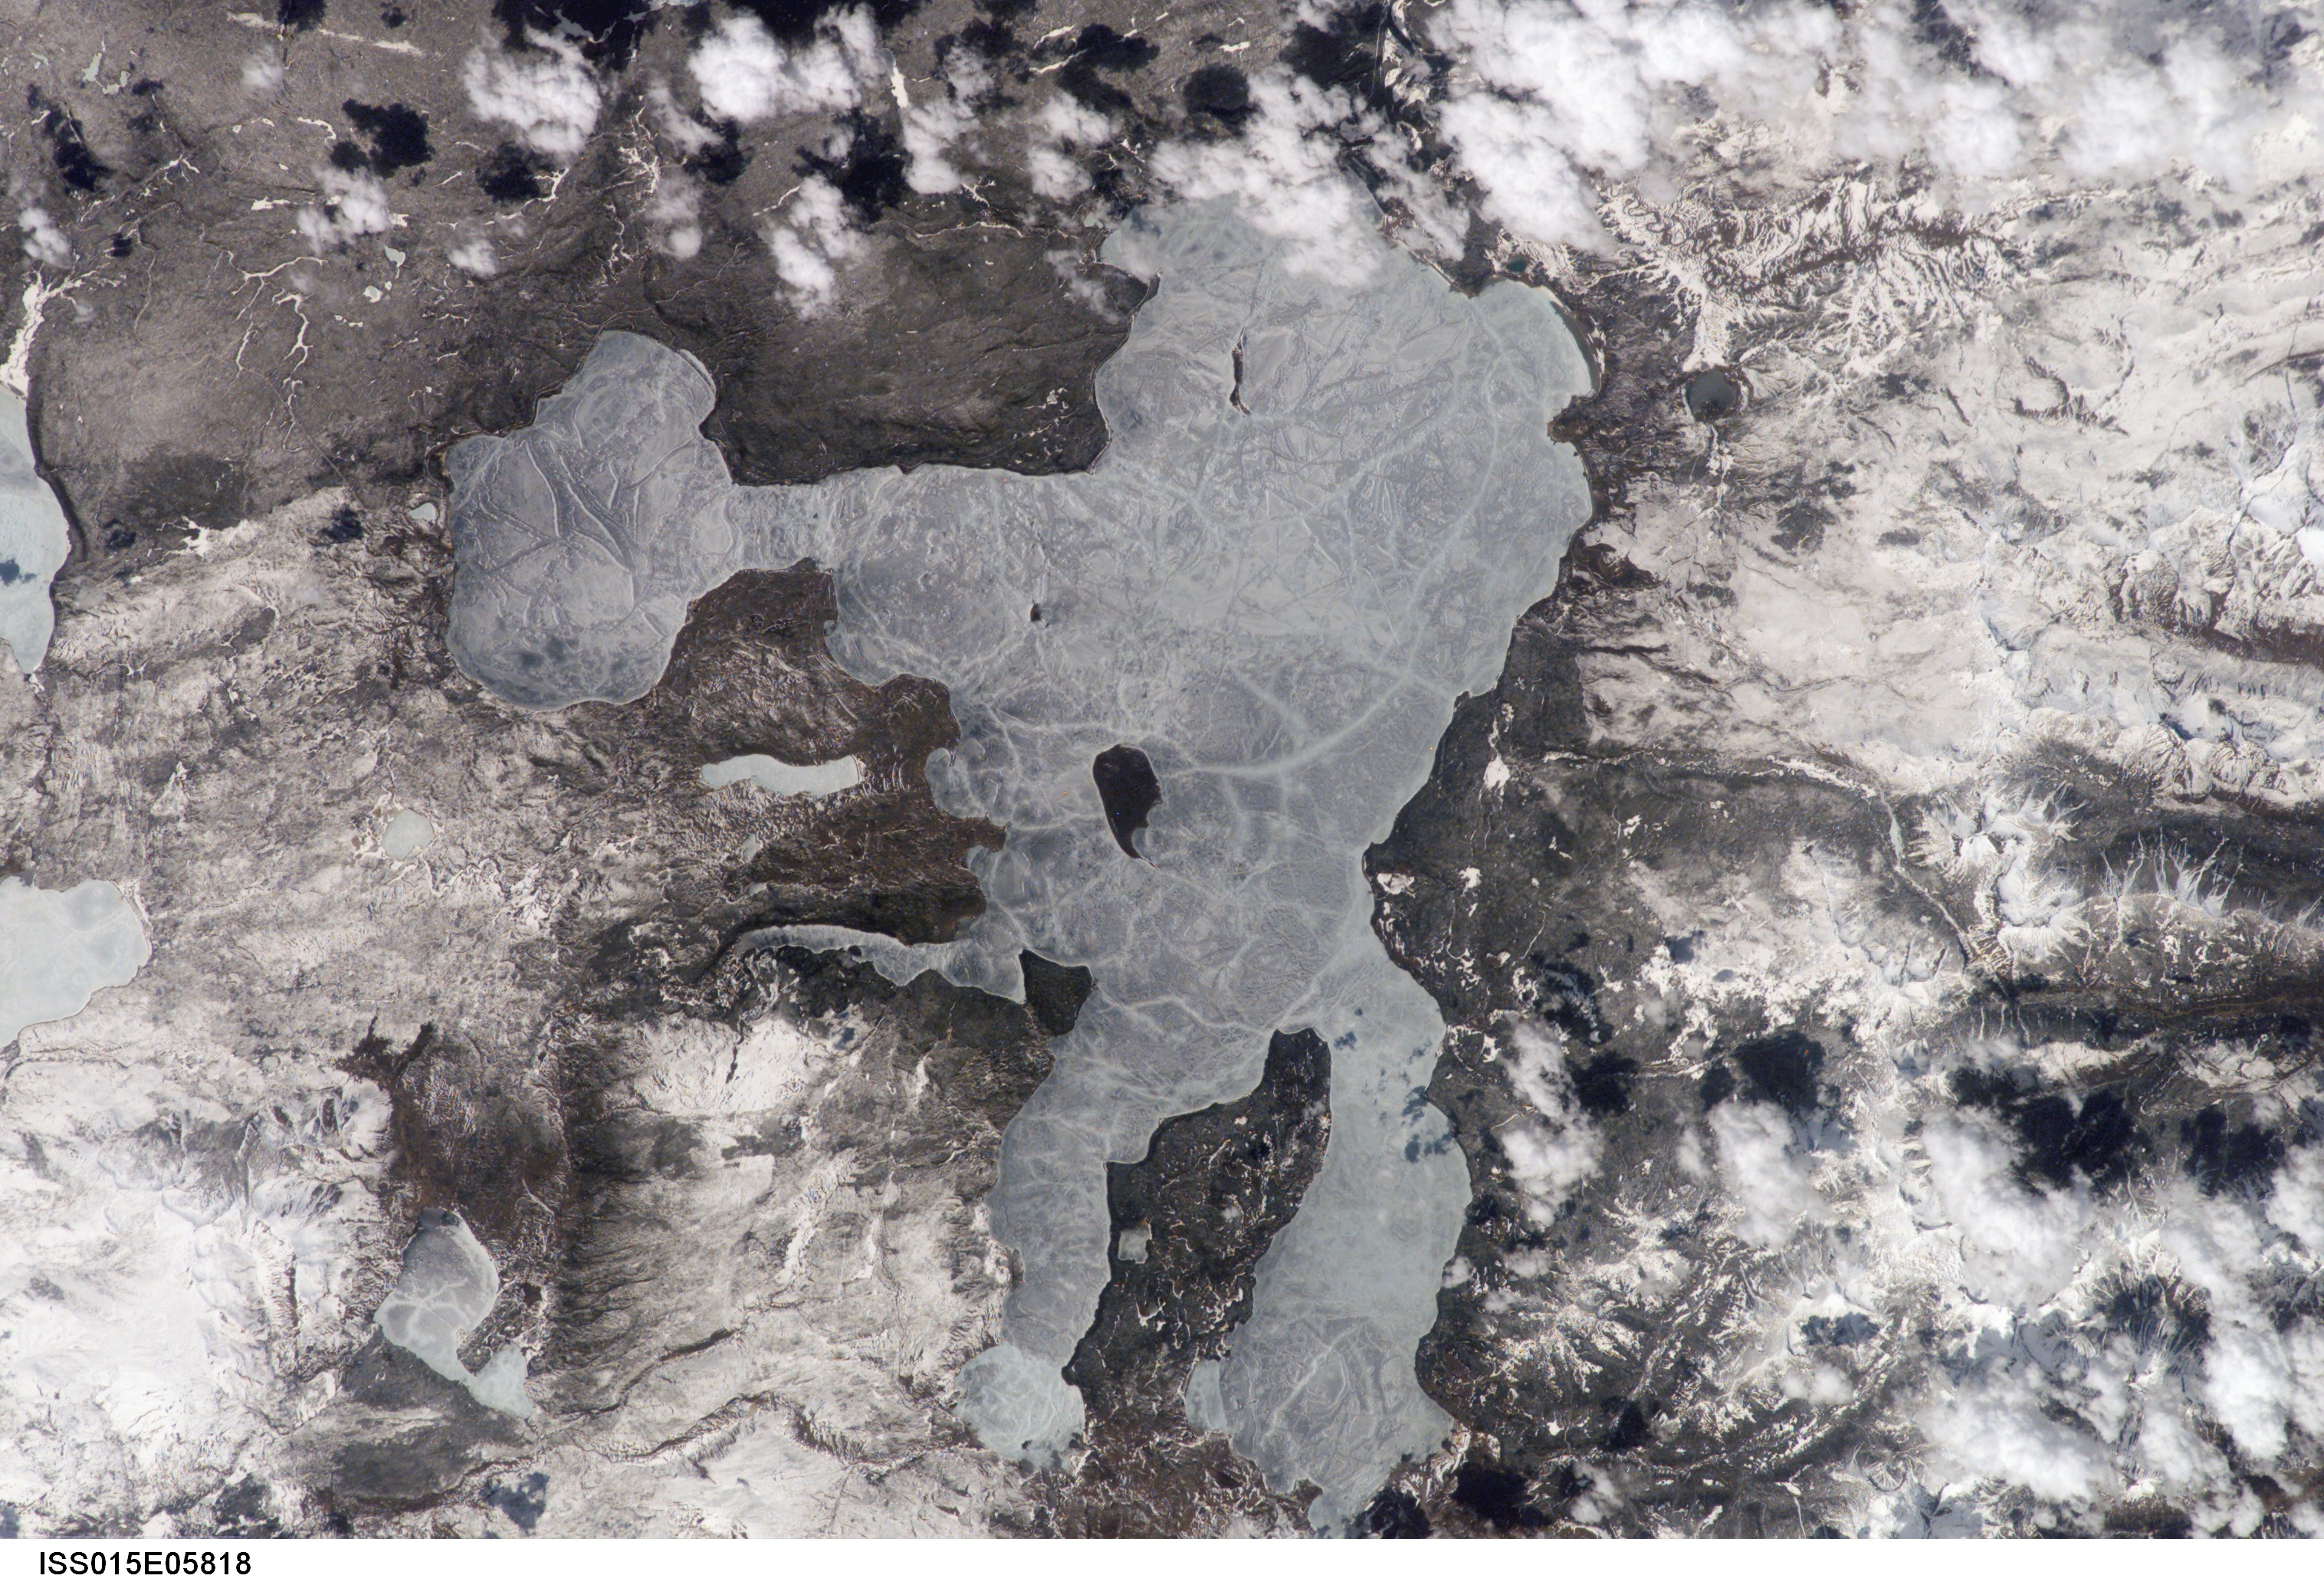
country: USA-WYOMING
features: YELLOWSTONE LAKE, ICE
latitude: 44.4
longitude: -110.3
